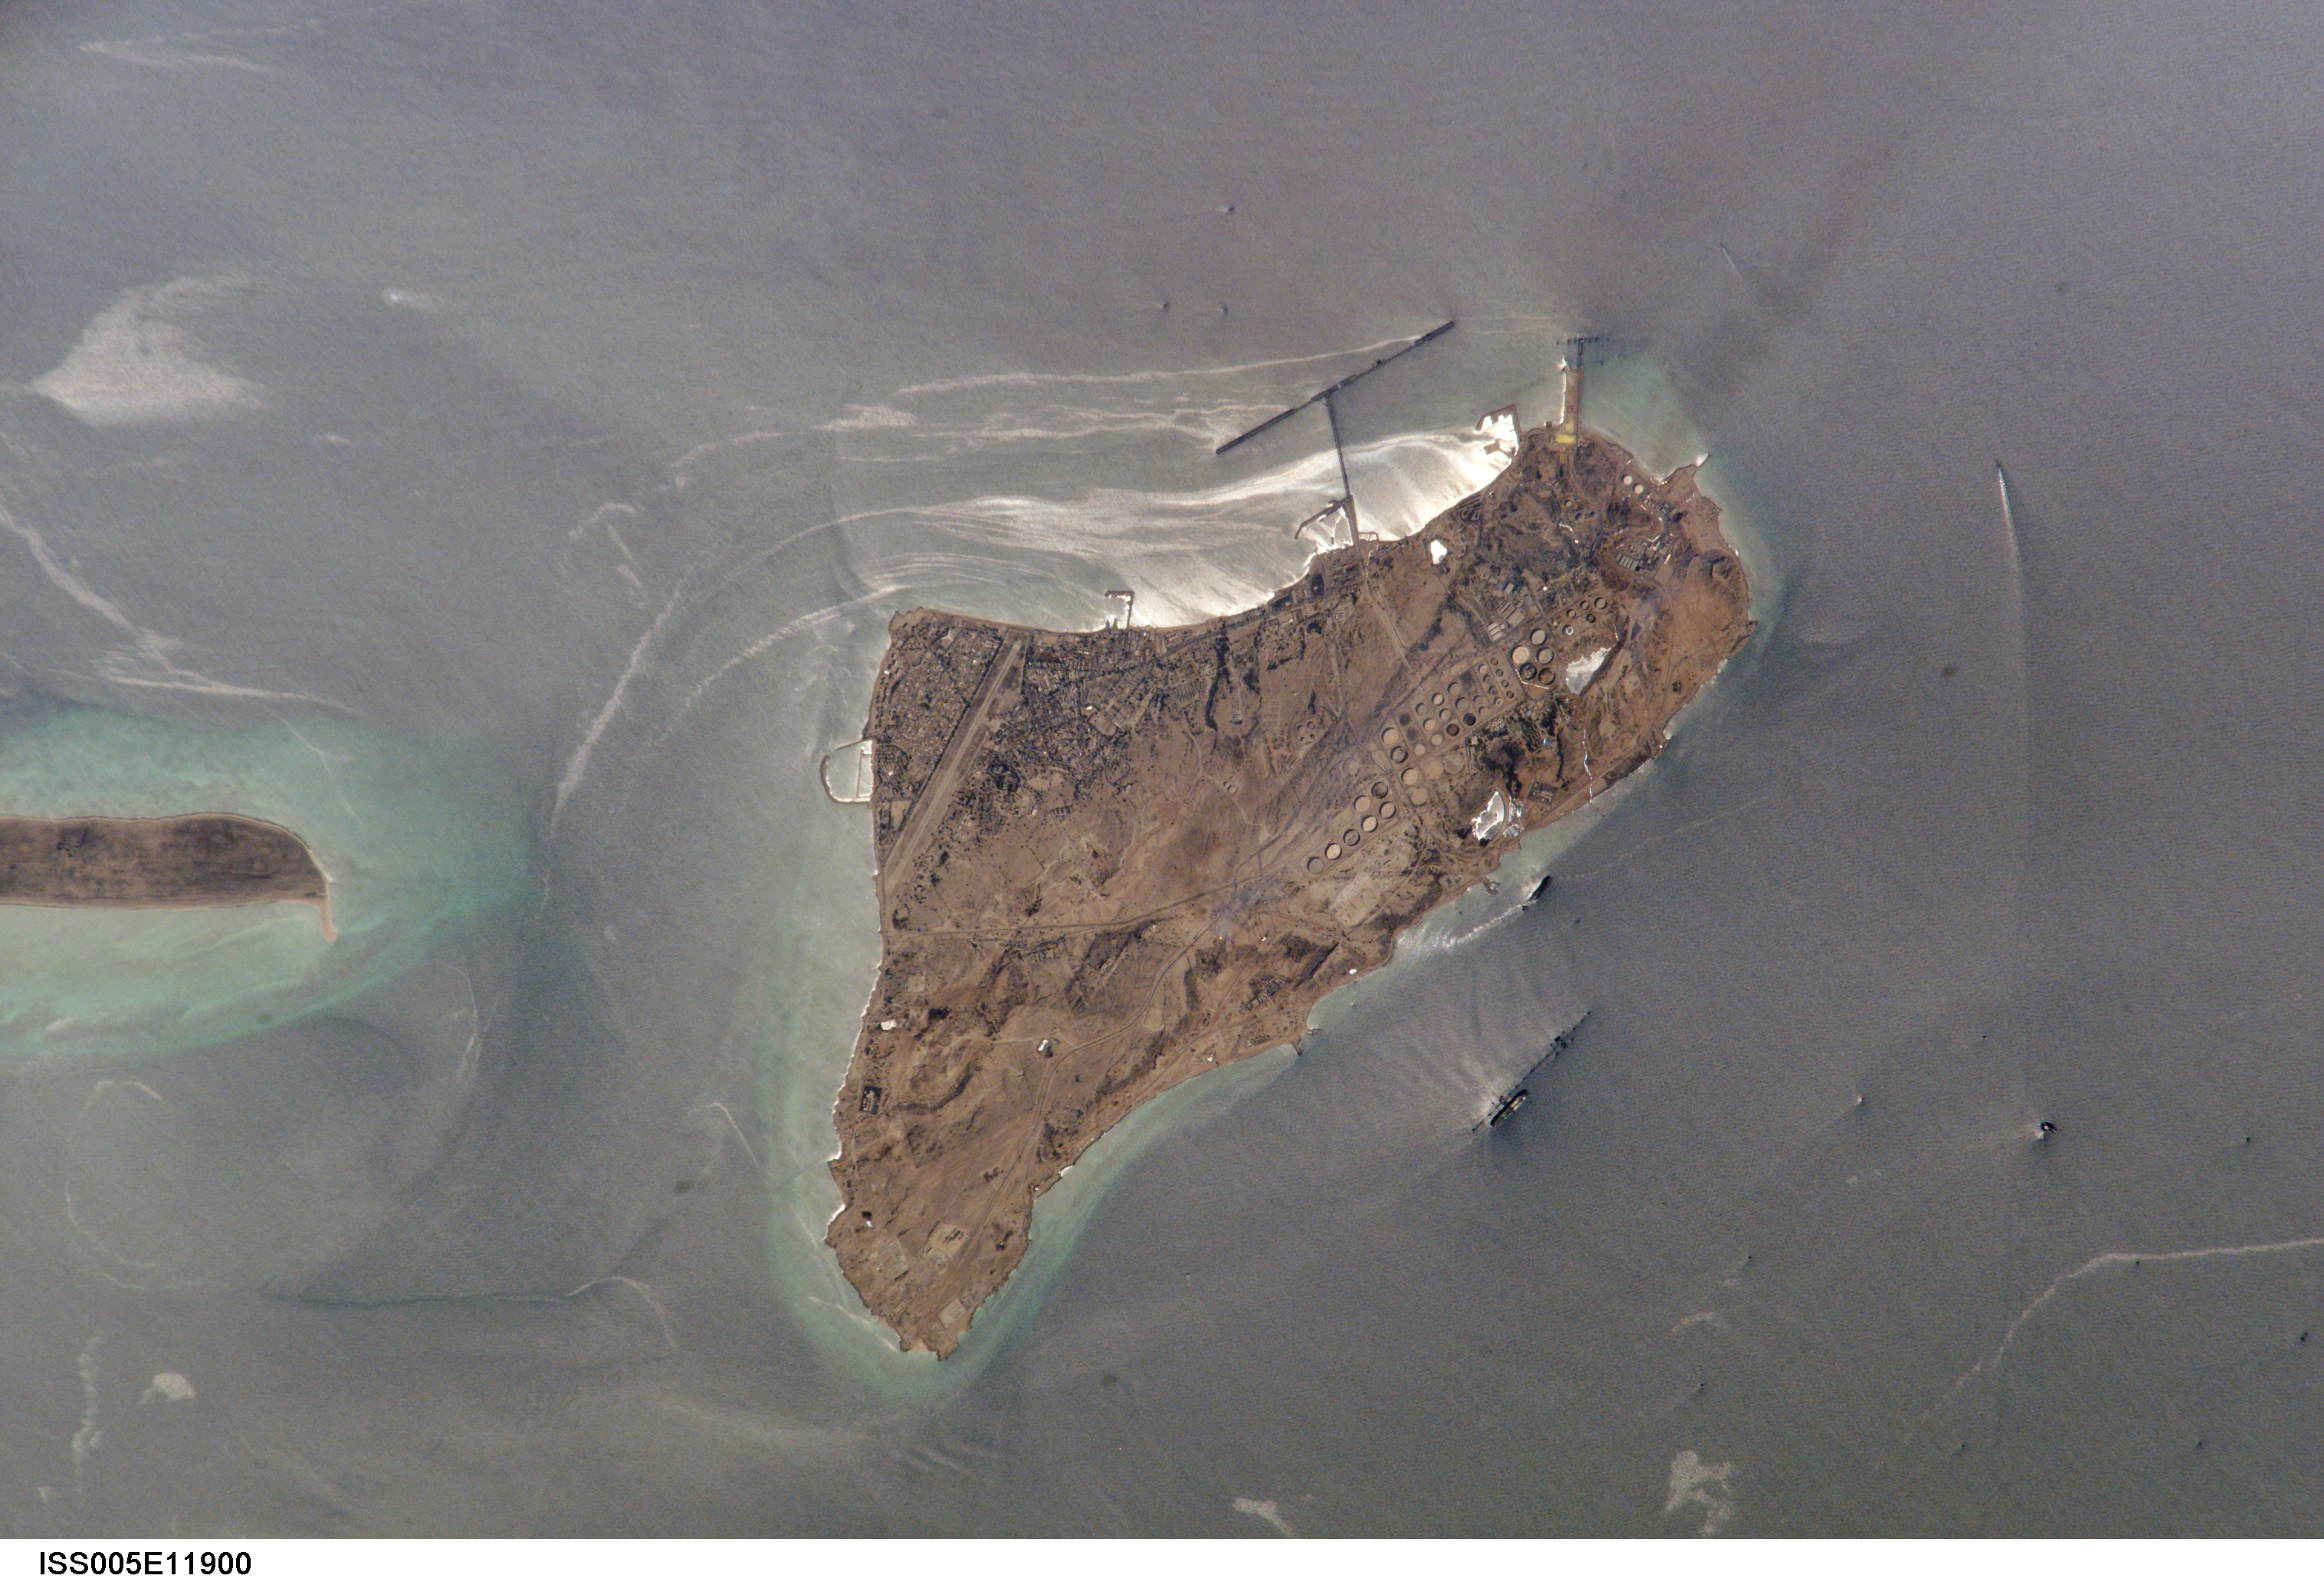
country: IRAN
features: KHARG ISLAND, OIL SLICK, SUNGLINT
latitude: 29.5
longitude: 50.5
